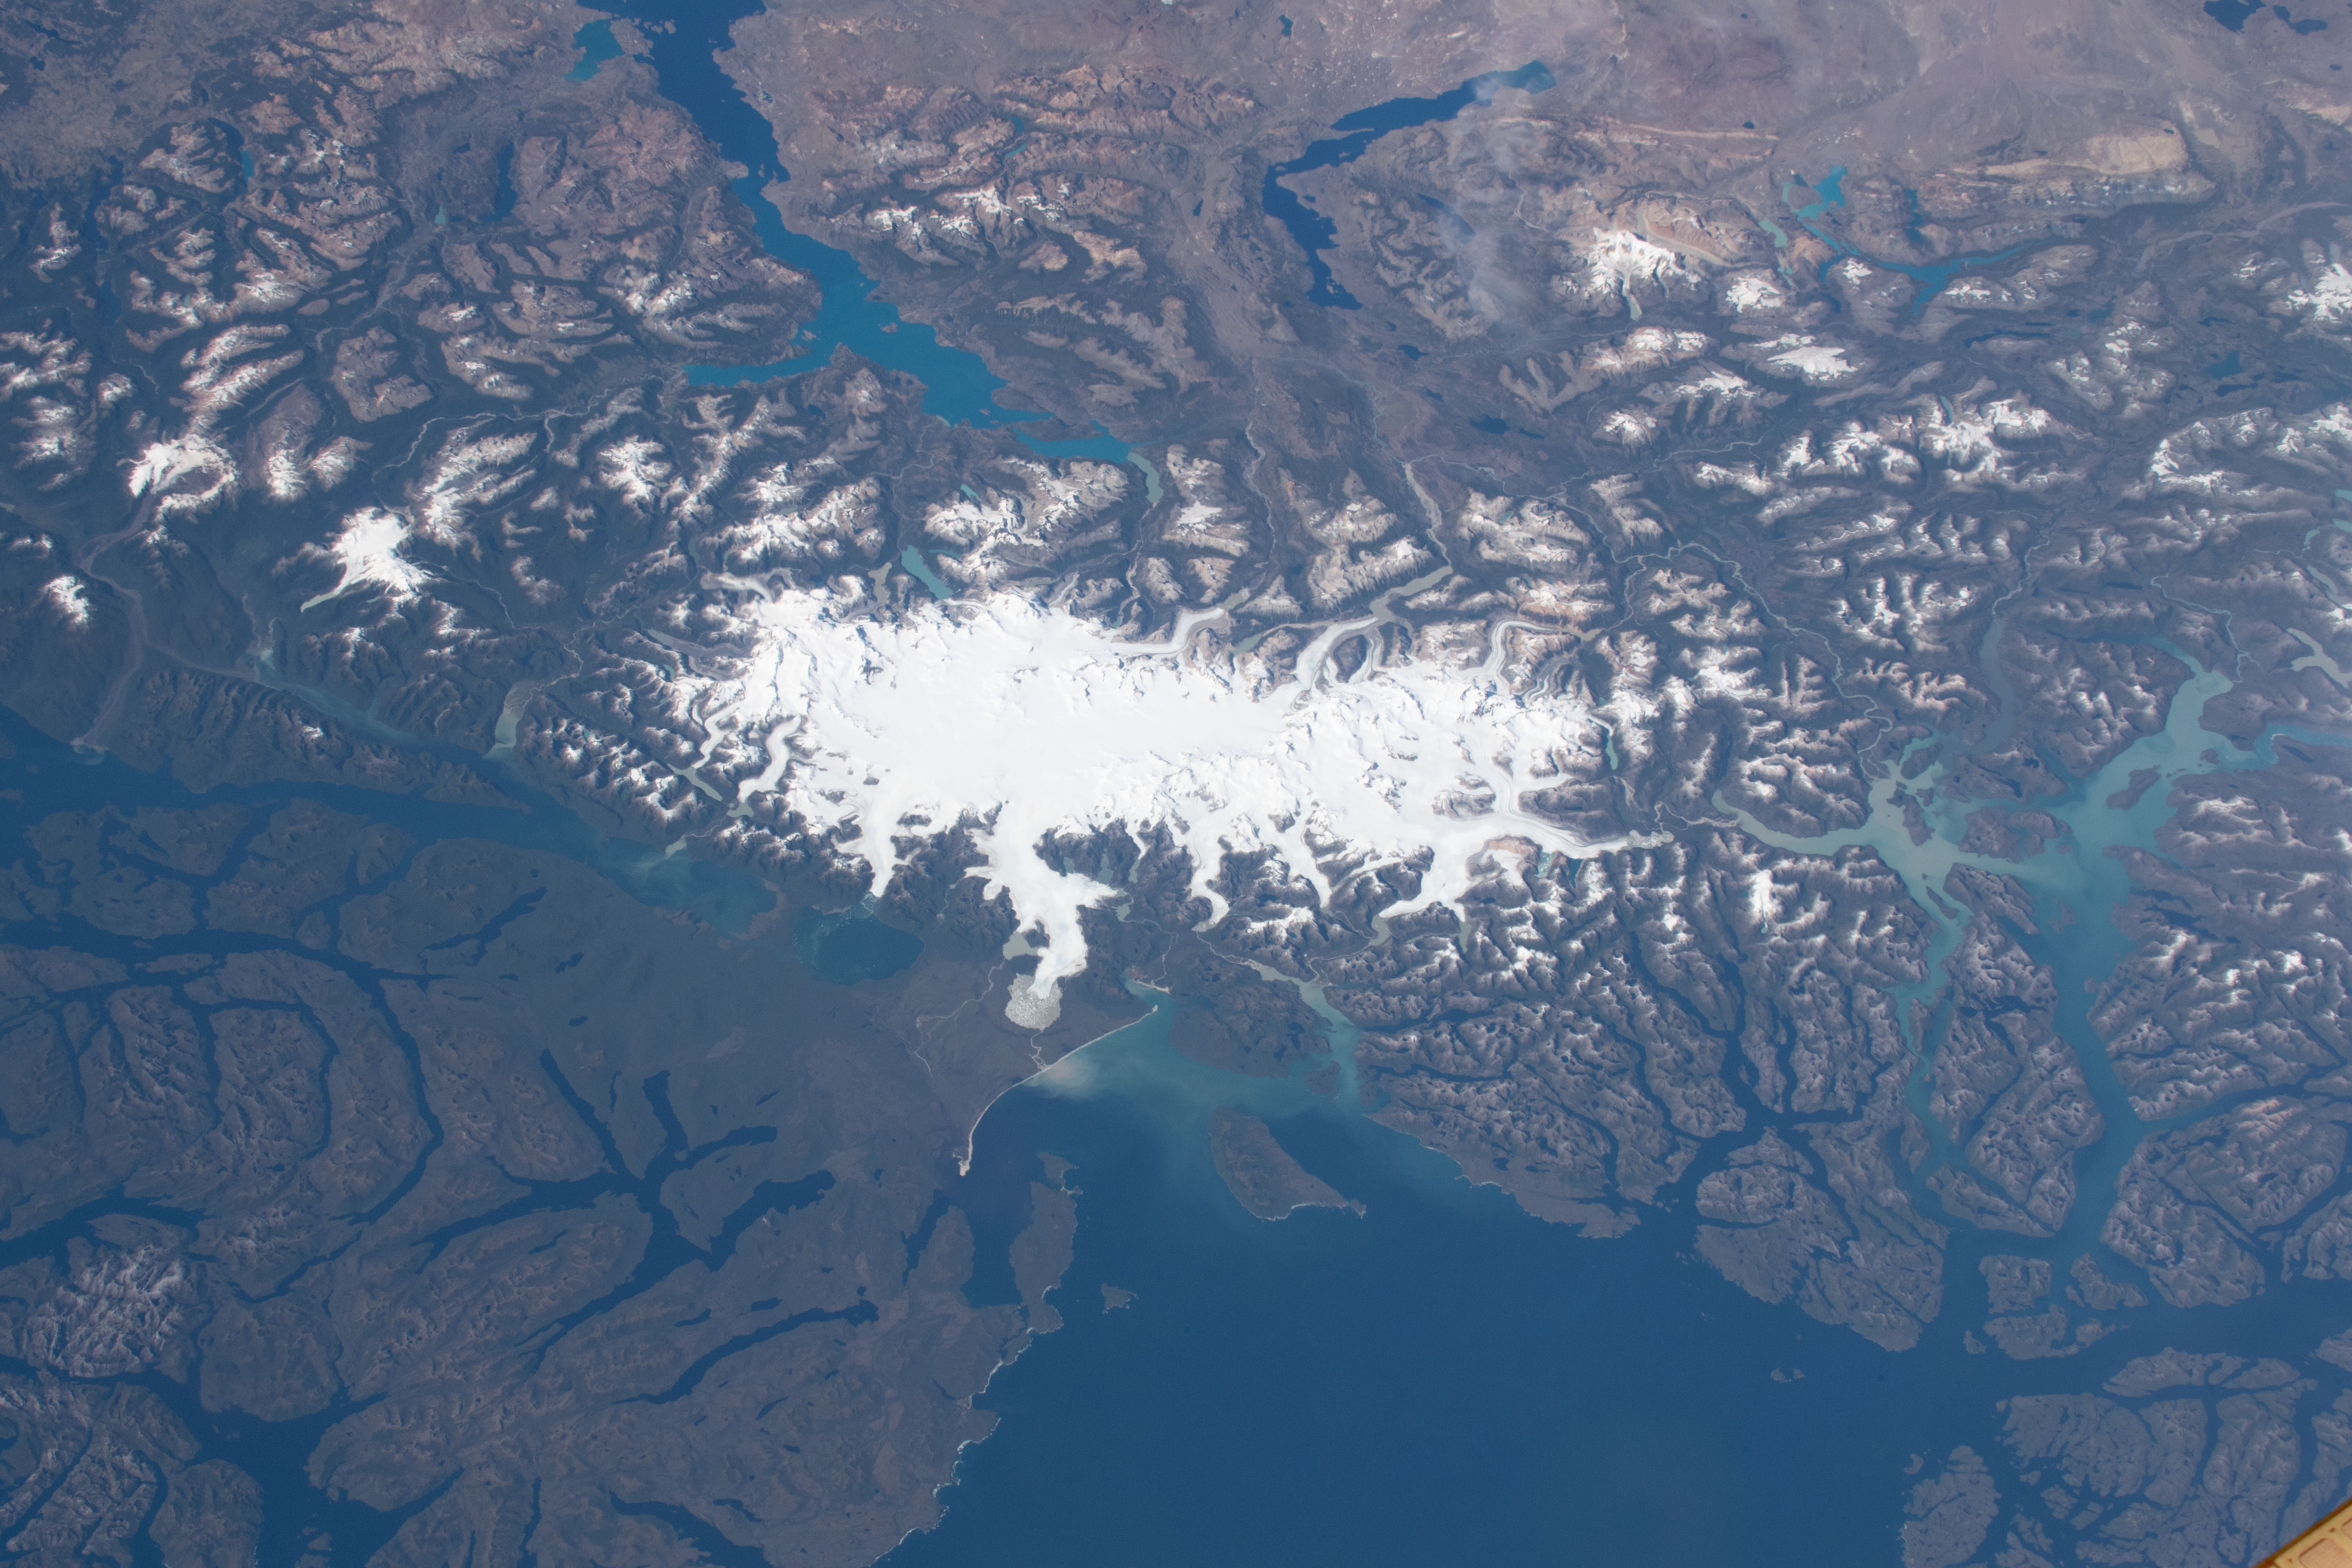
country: CHILE
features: SAN RAFAEL GLACIER, PATAGONIA, GULF, SNOW
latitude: -47.0
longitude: -74.0
